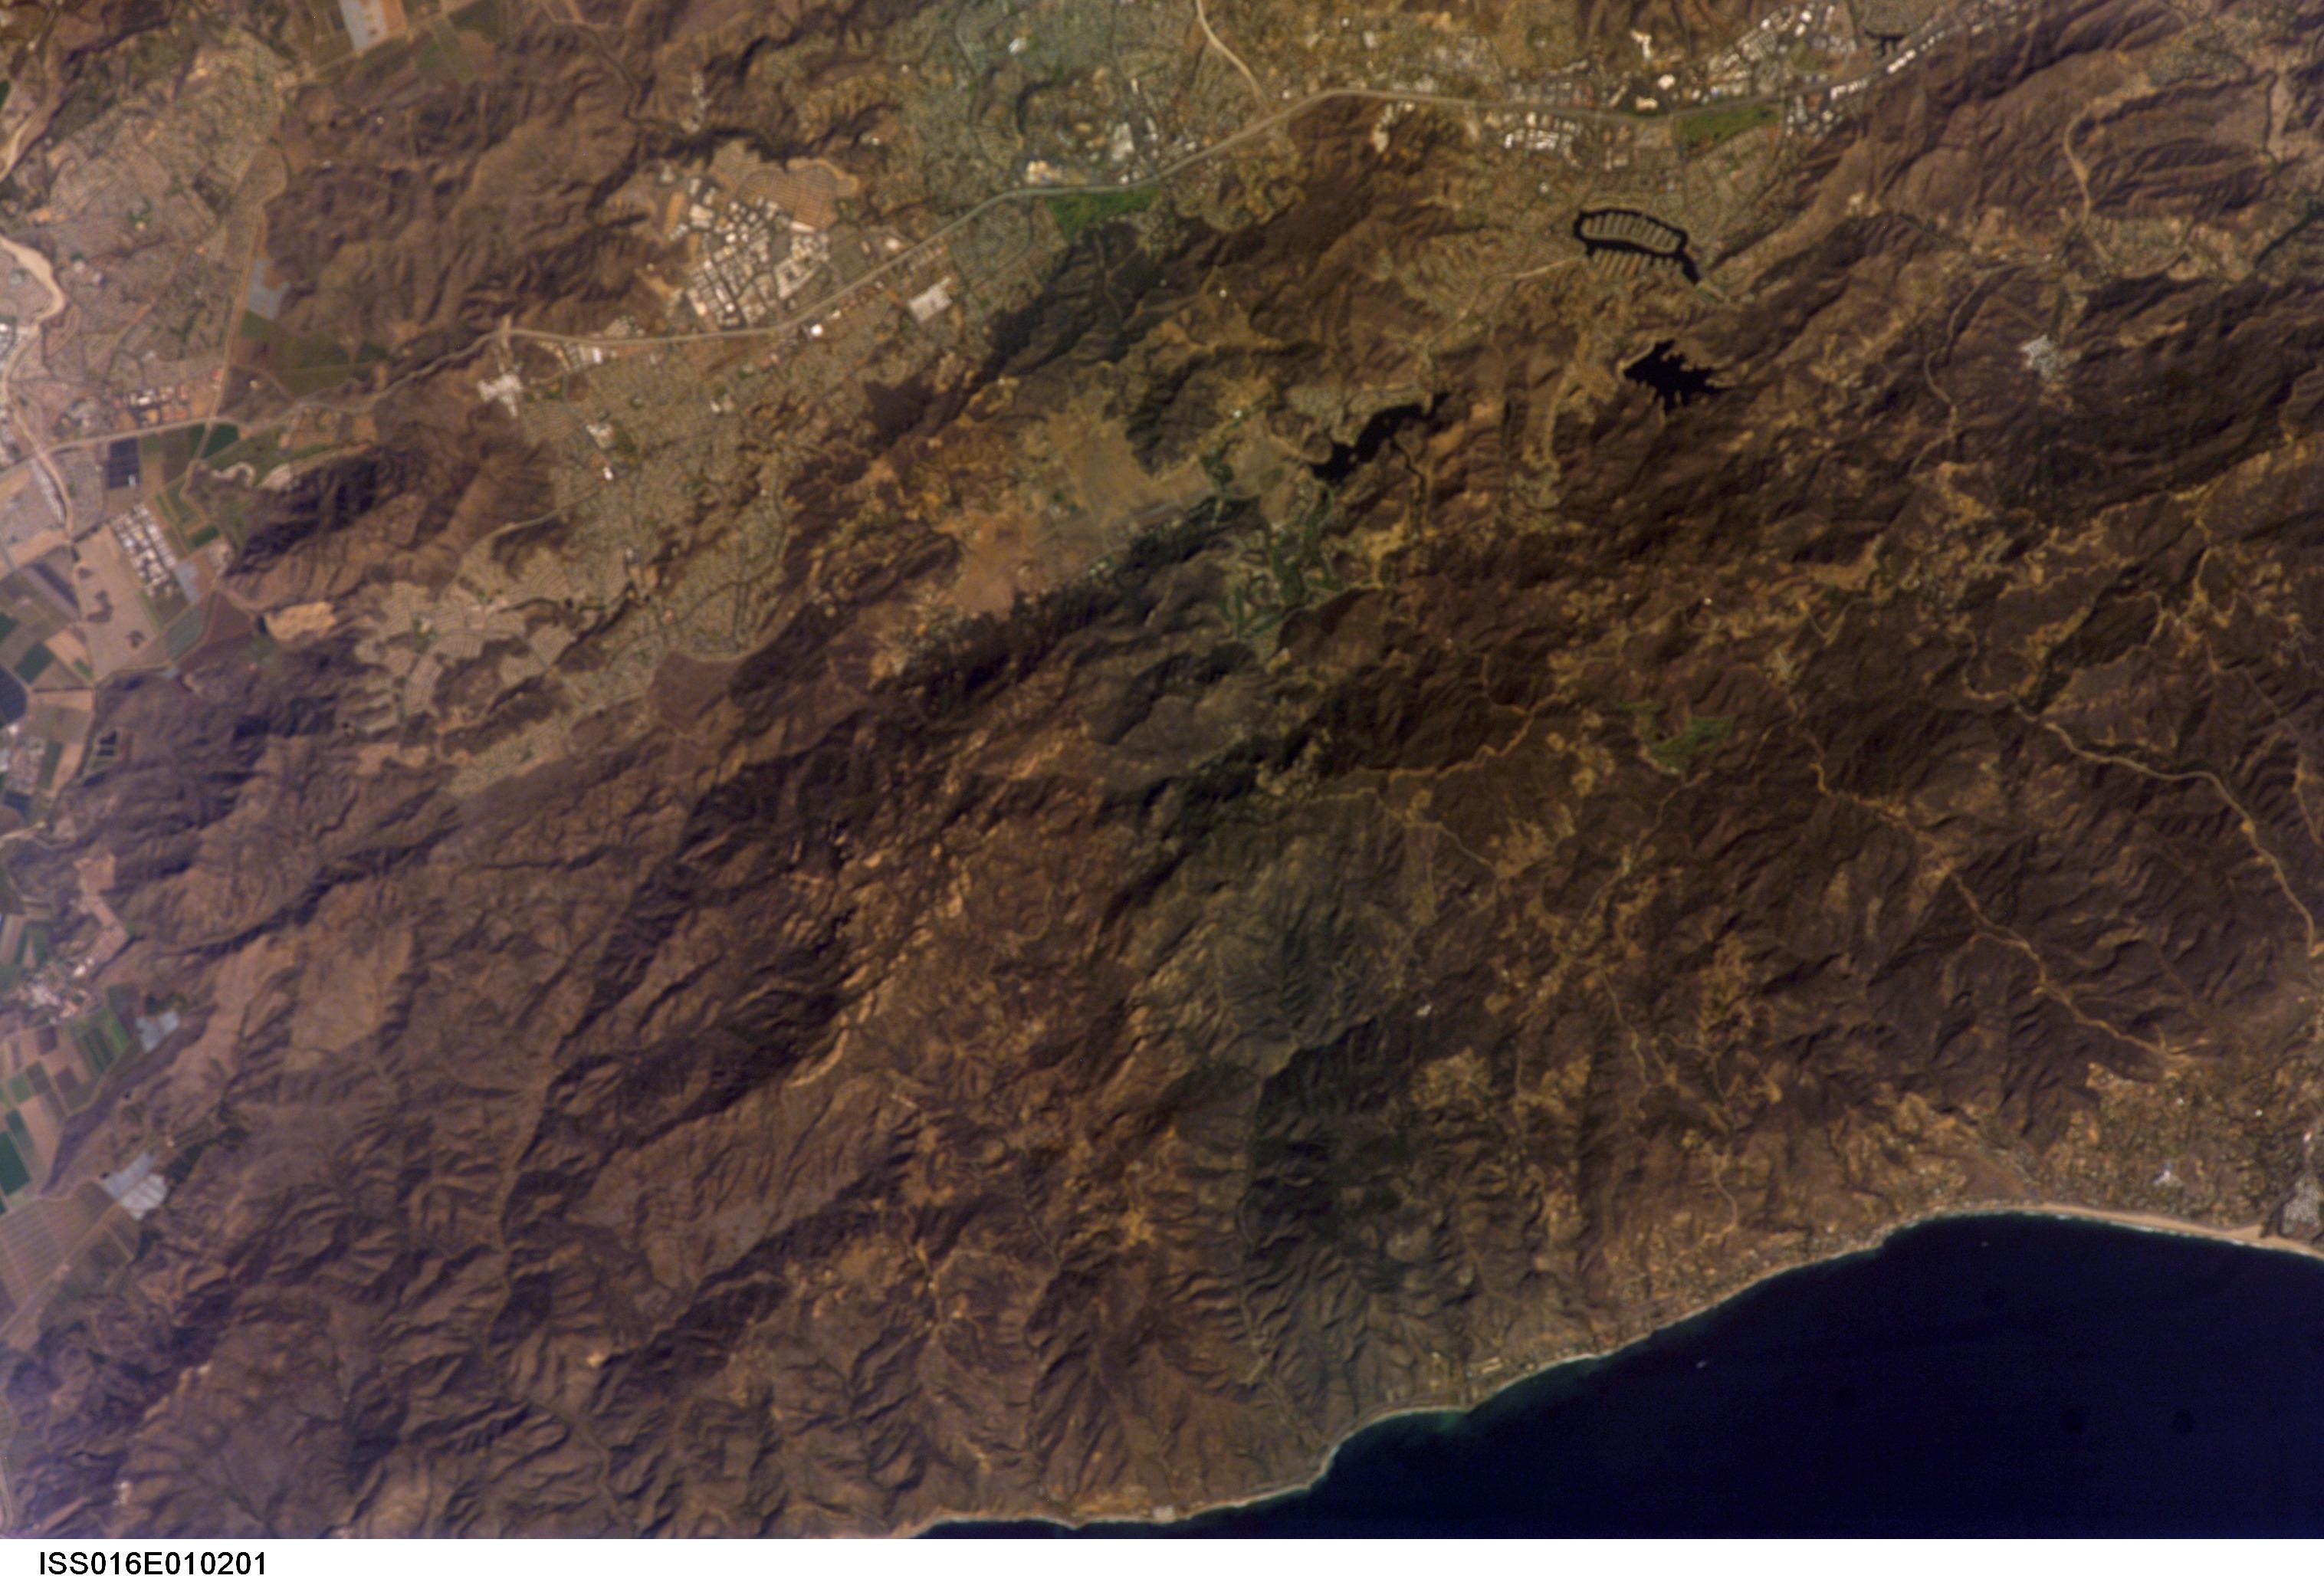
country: USA-CALIFORNIA
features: WESTLAKE LAKE,THOUSAND OAKS,CASA CONEJO,WESTERN MALIBU
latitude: 34.1
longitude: -118.9
